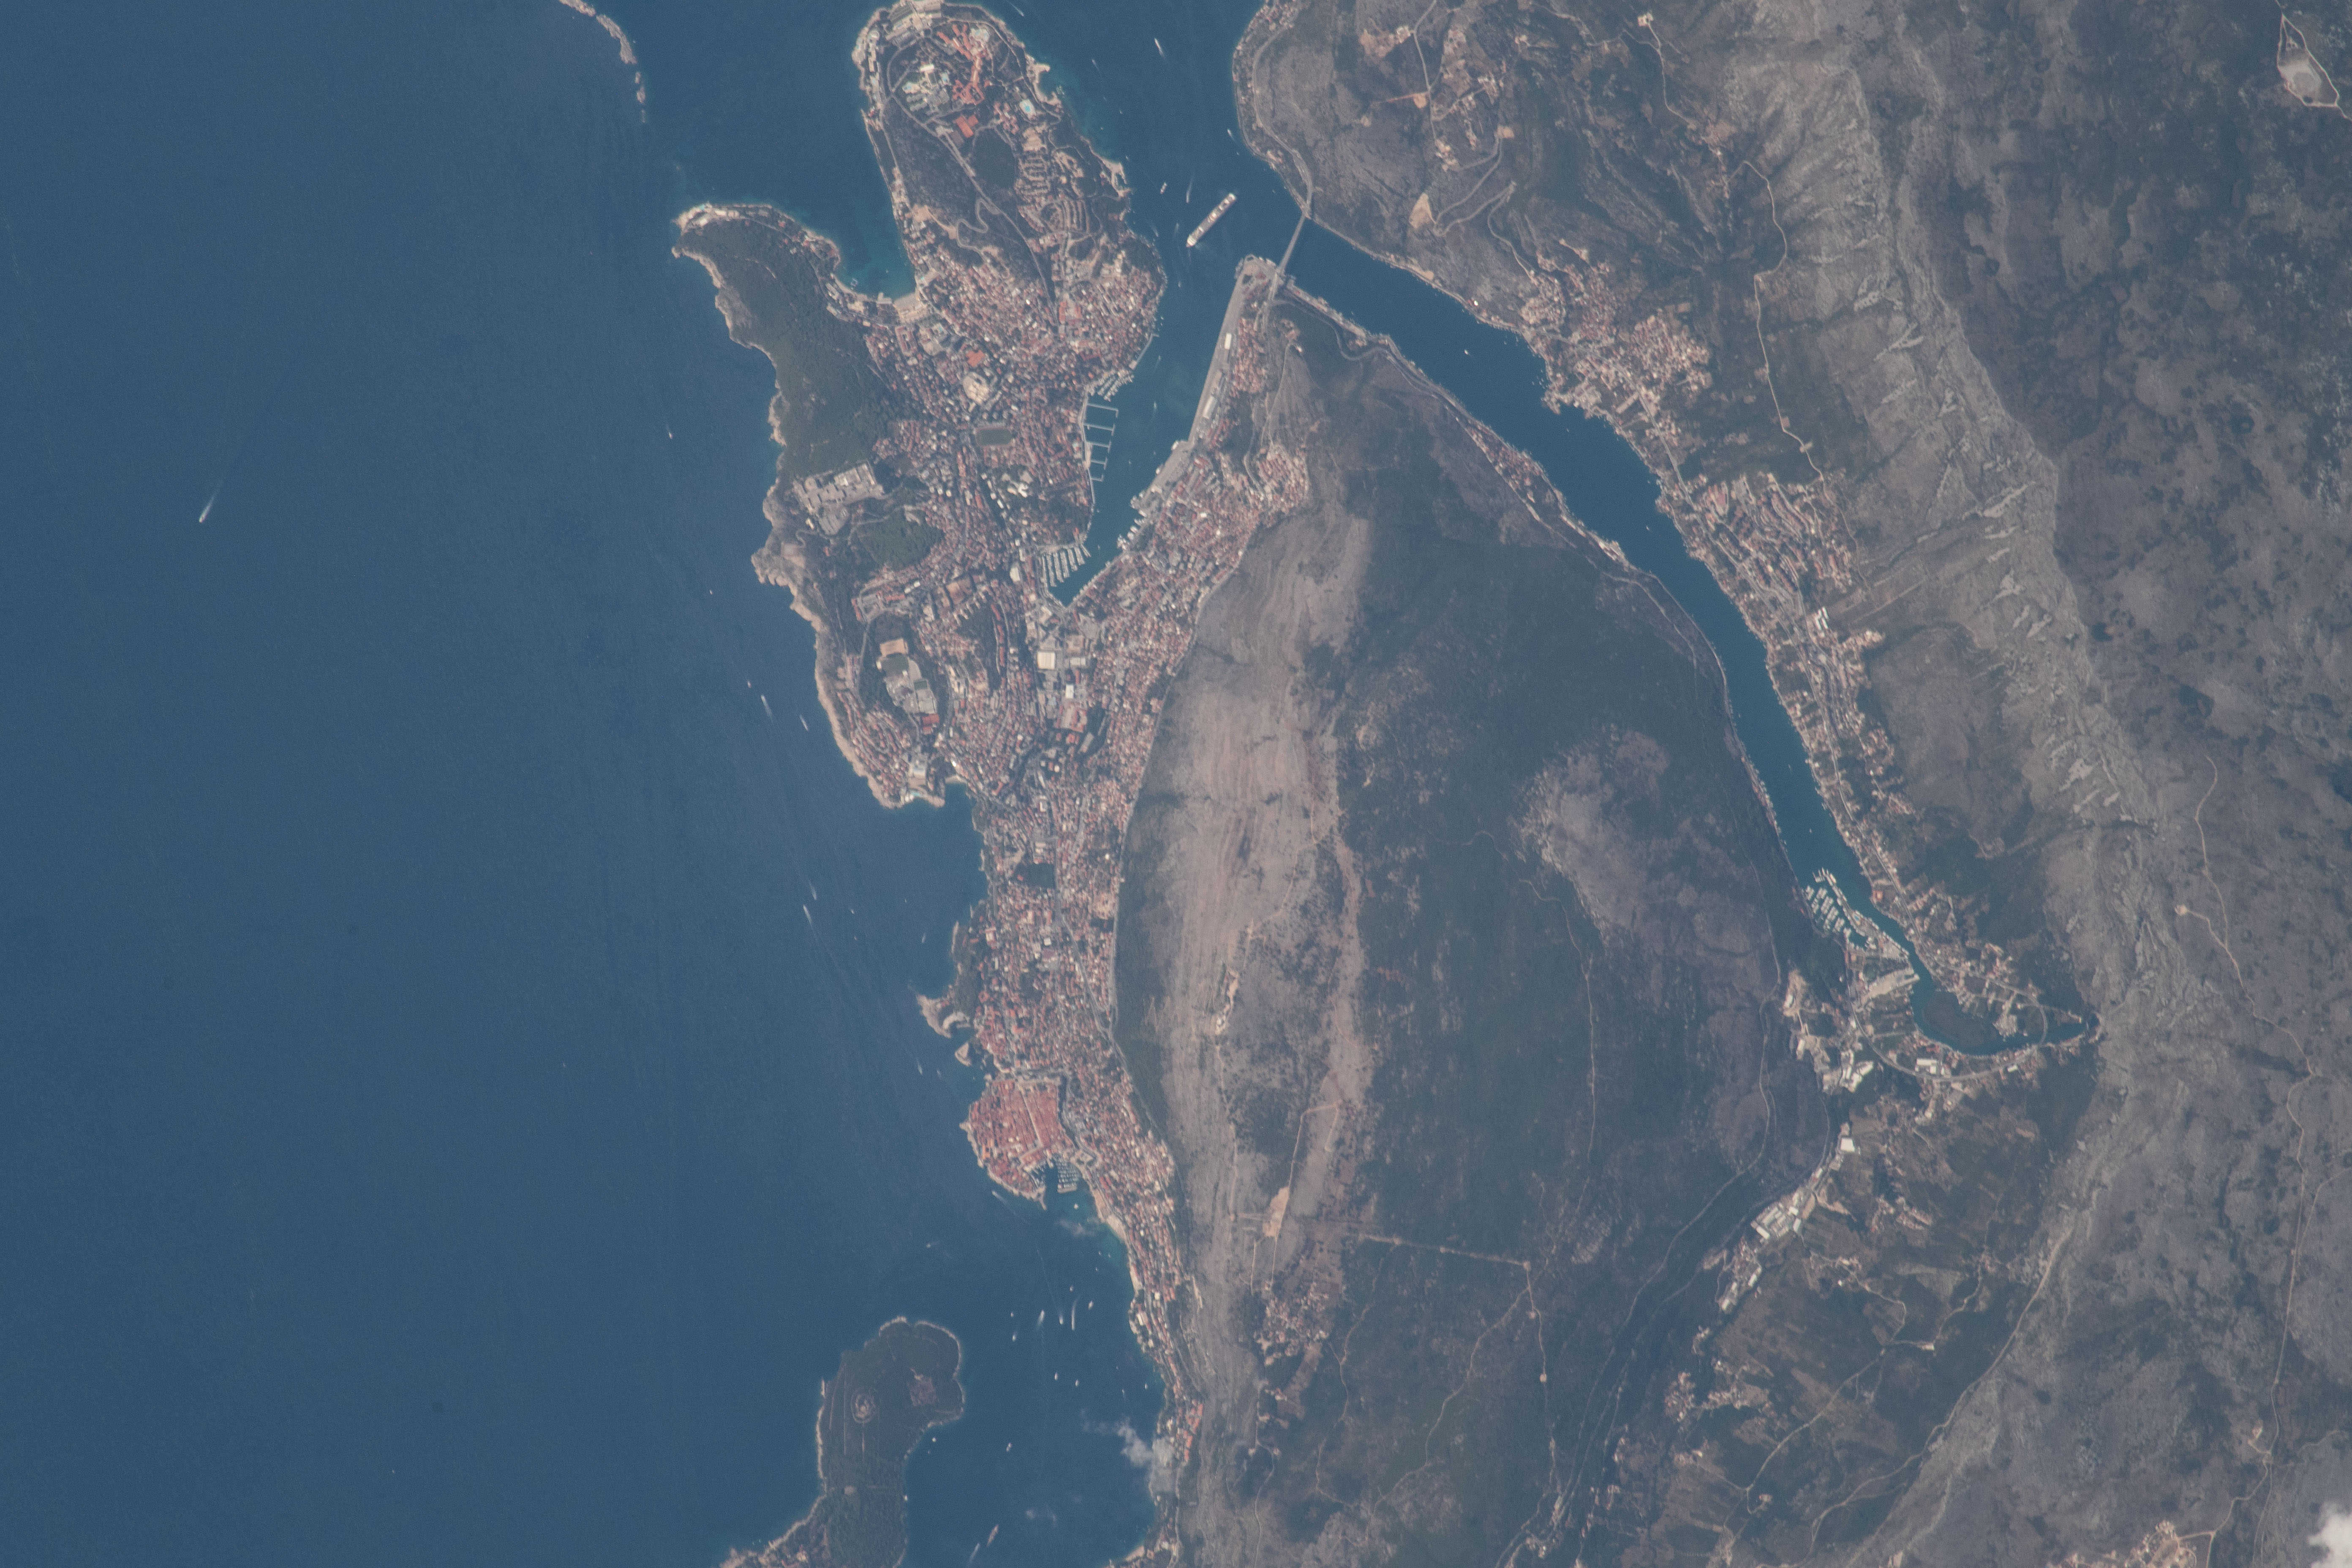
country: CROATIA
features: BARI - DUBVROVNIK FERRY, ADRIATIC SEA
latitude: 42.6
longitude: 18.1
